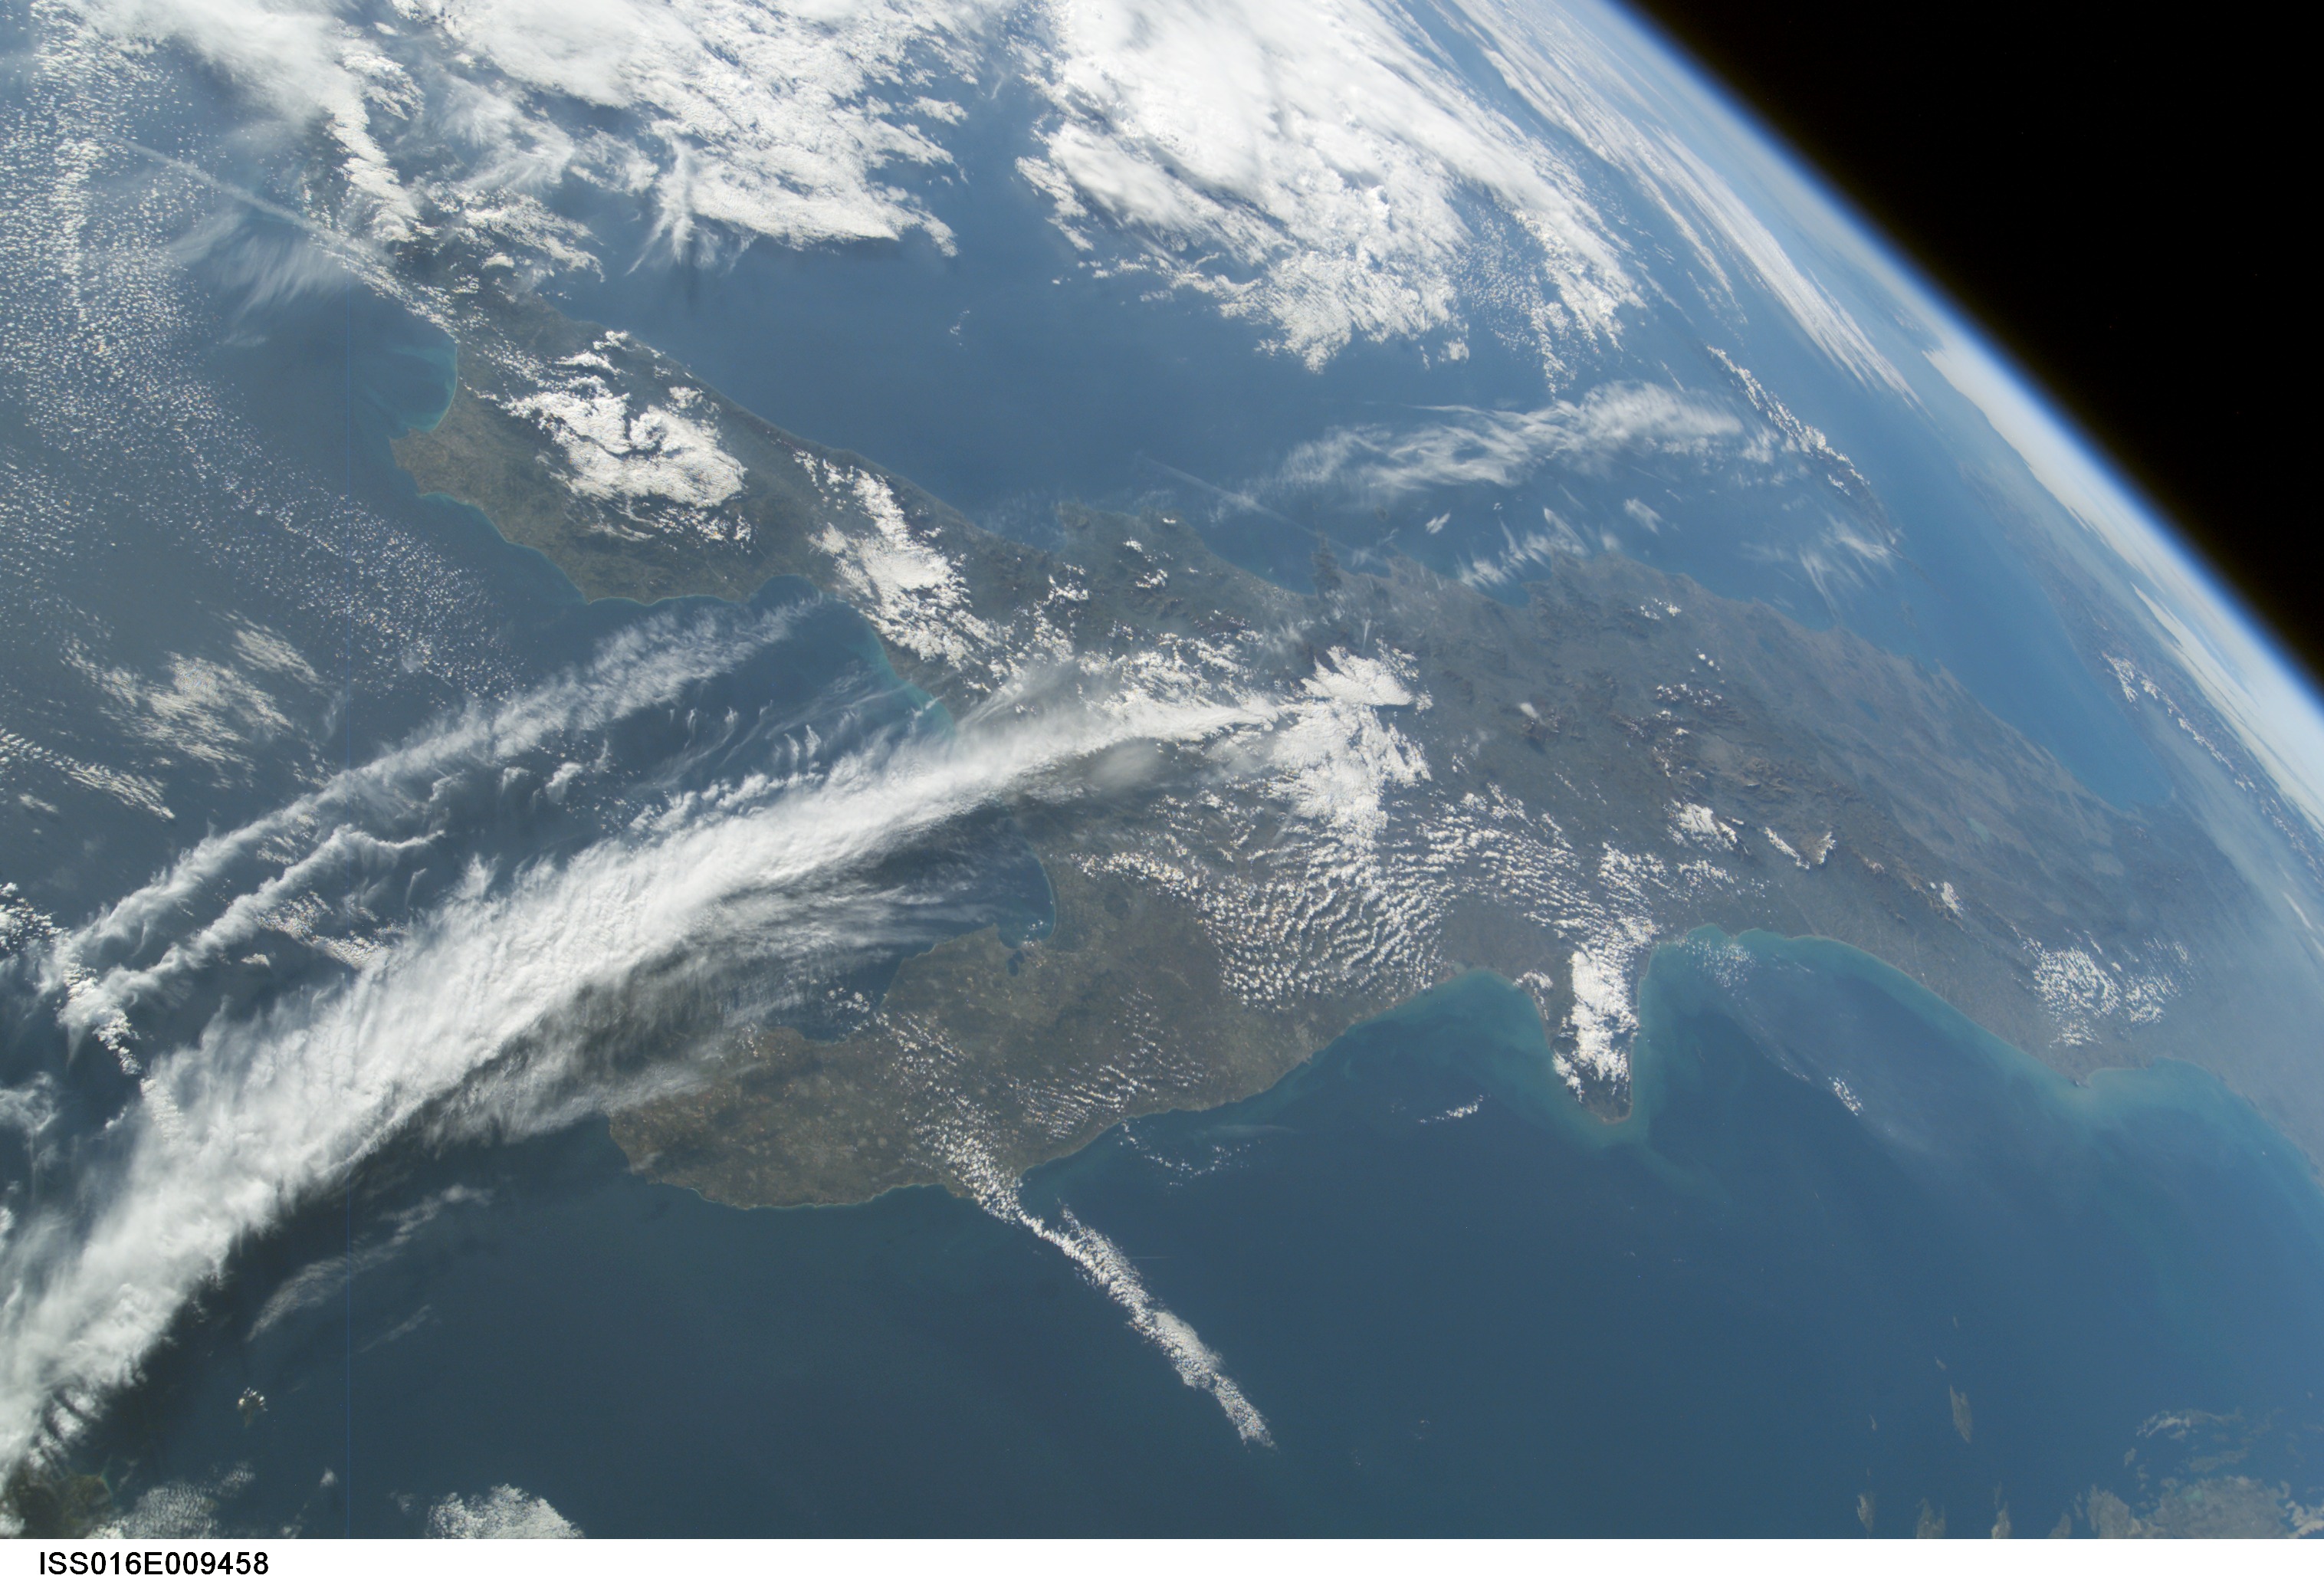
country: ITALY
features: PAN-ITALY, ADRIATIC S., CLOUDS
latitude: 40.0
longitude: 16.0
